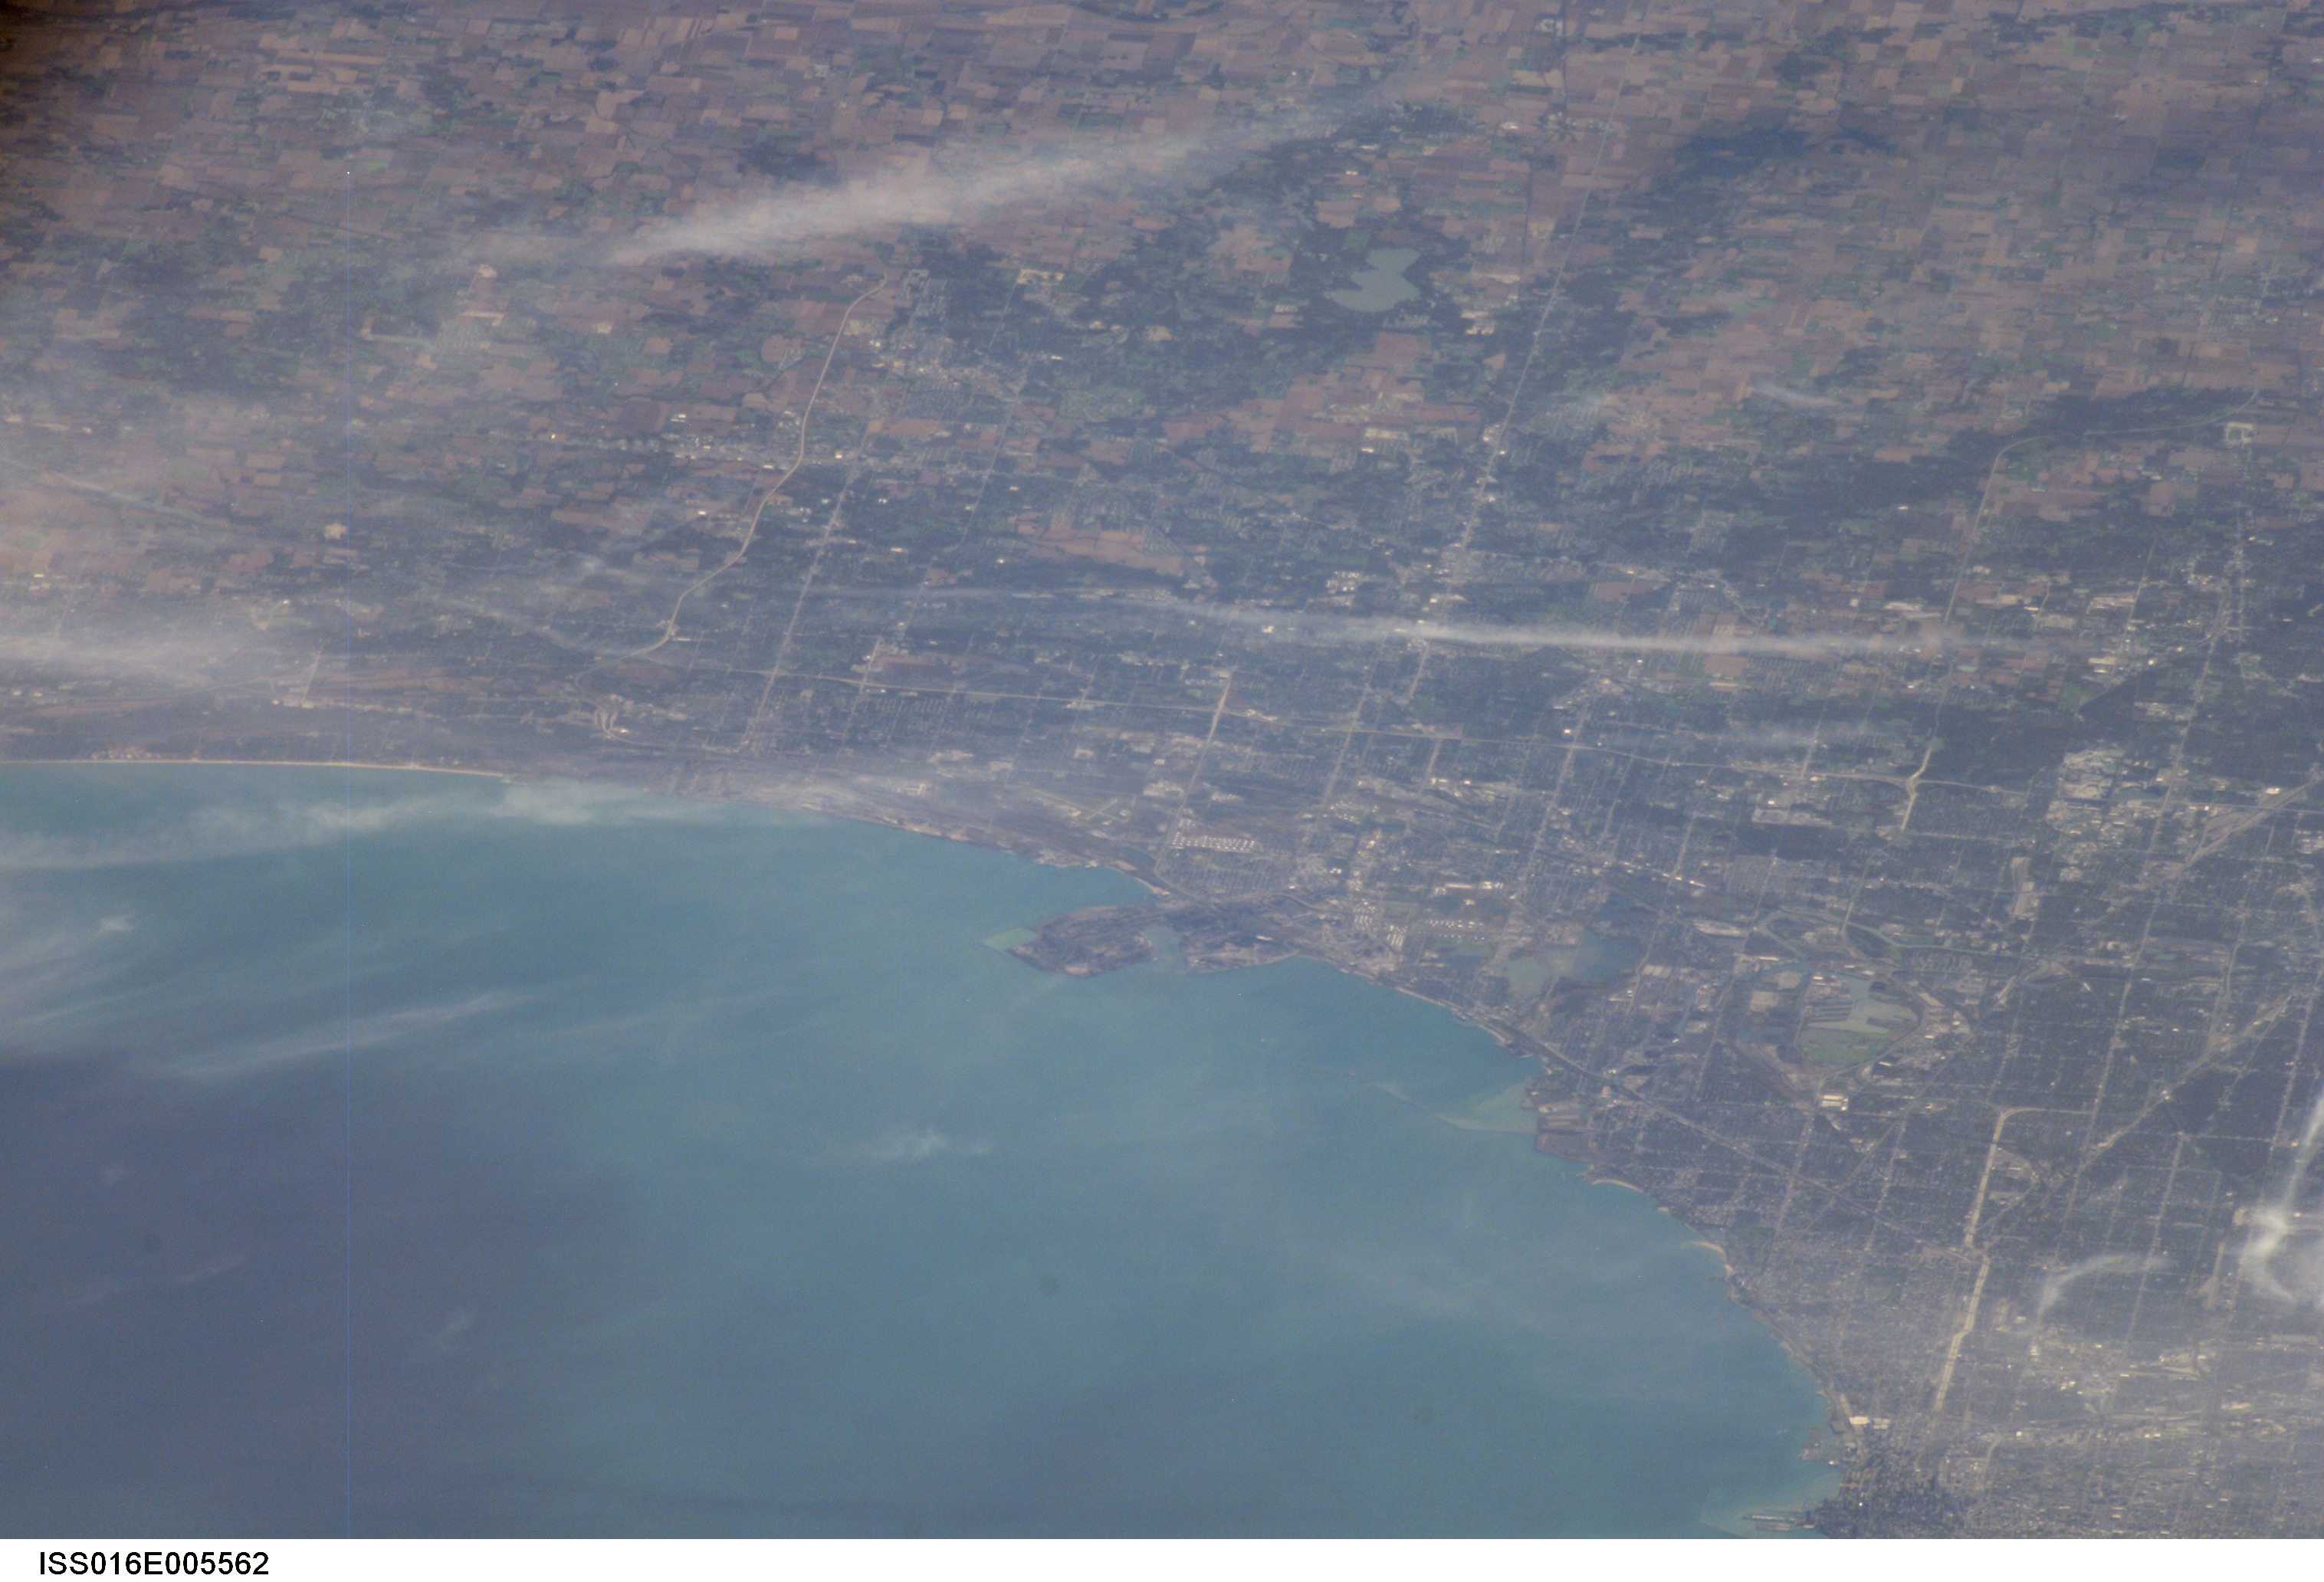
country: USA-INDIANA
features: GARY, L. MICHIGAN, AGR., ROADS
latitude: 41.5
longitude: -87.1
